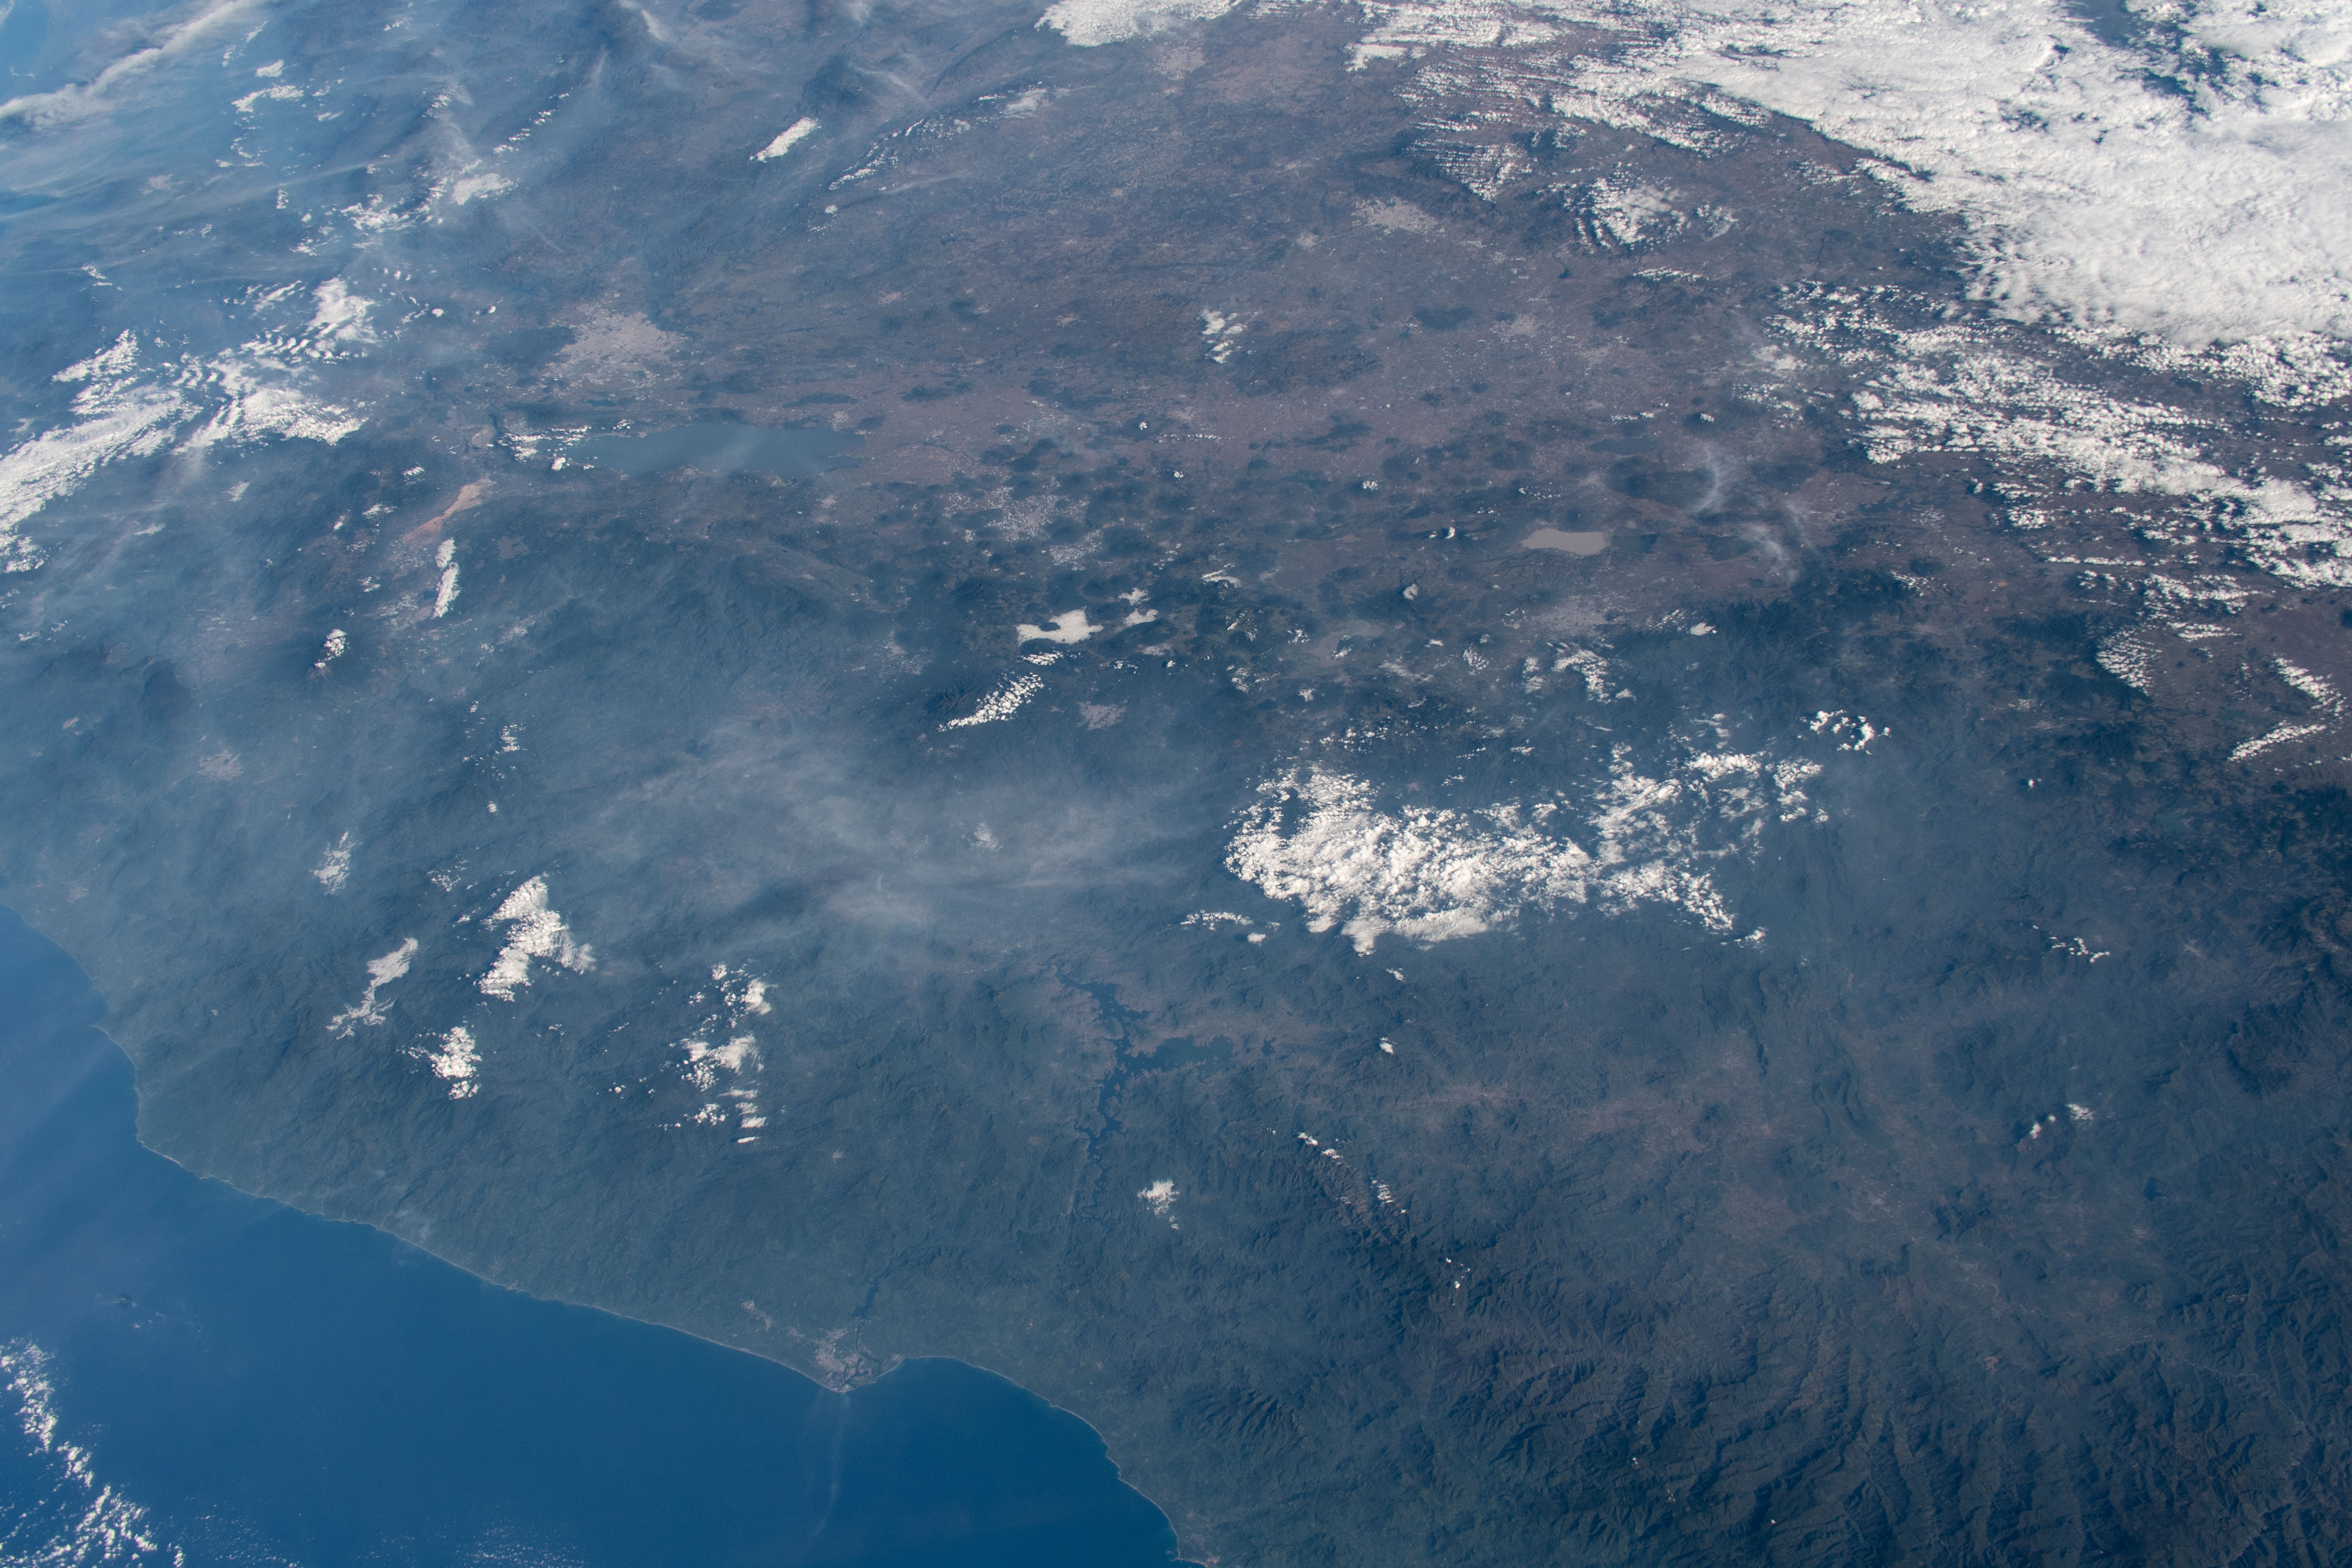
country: MEXICO
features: SIERRA MADRE DEL SUR MOUNTAINS, INFIERNILLO LAKE, LAGUNA DE CHAPALA
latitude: 19.5
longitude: -102.0
